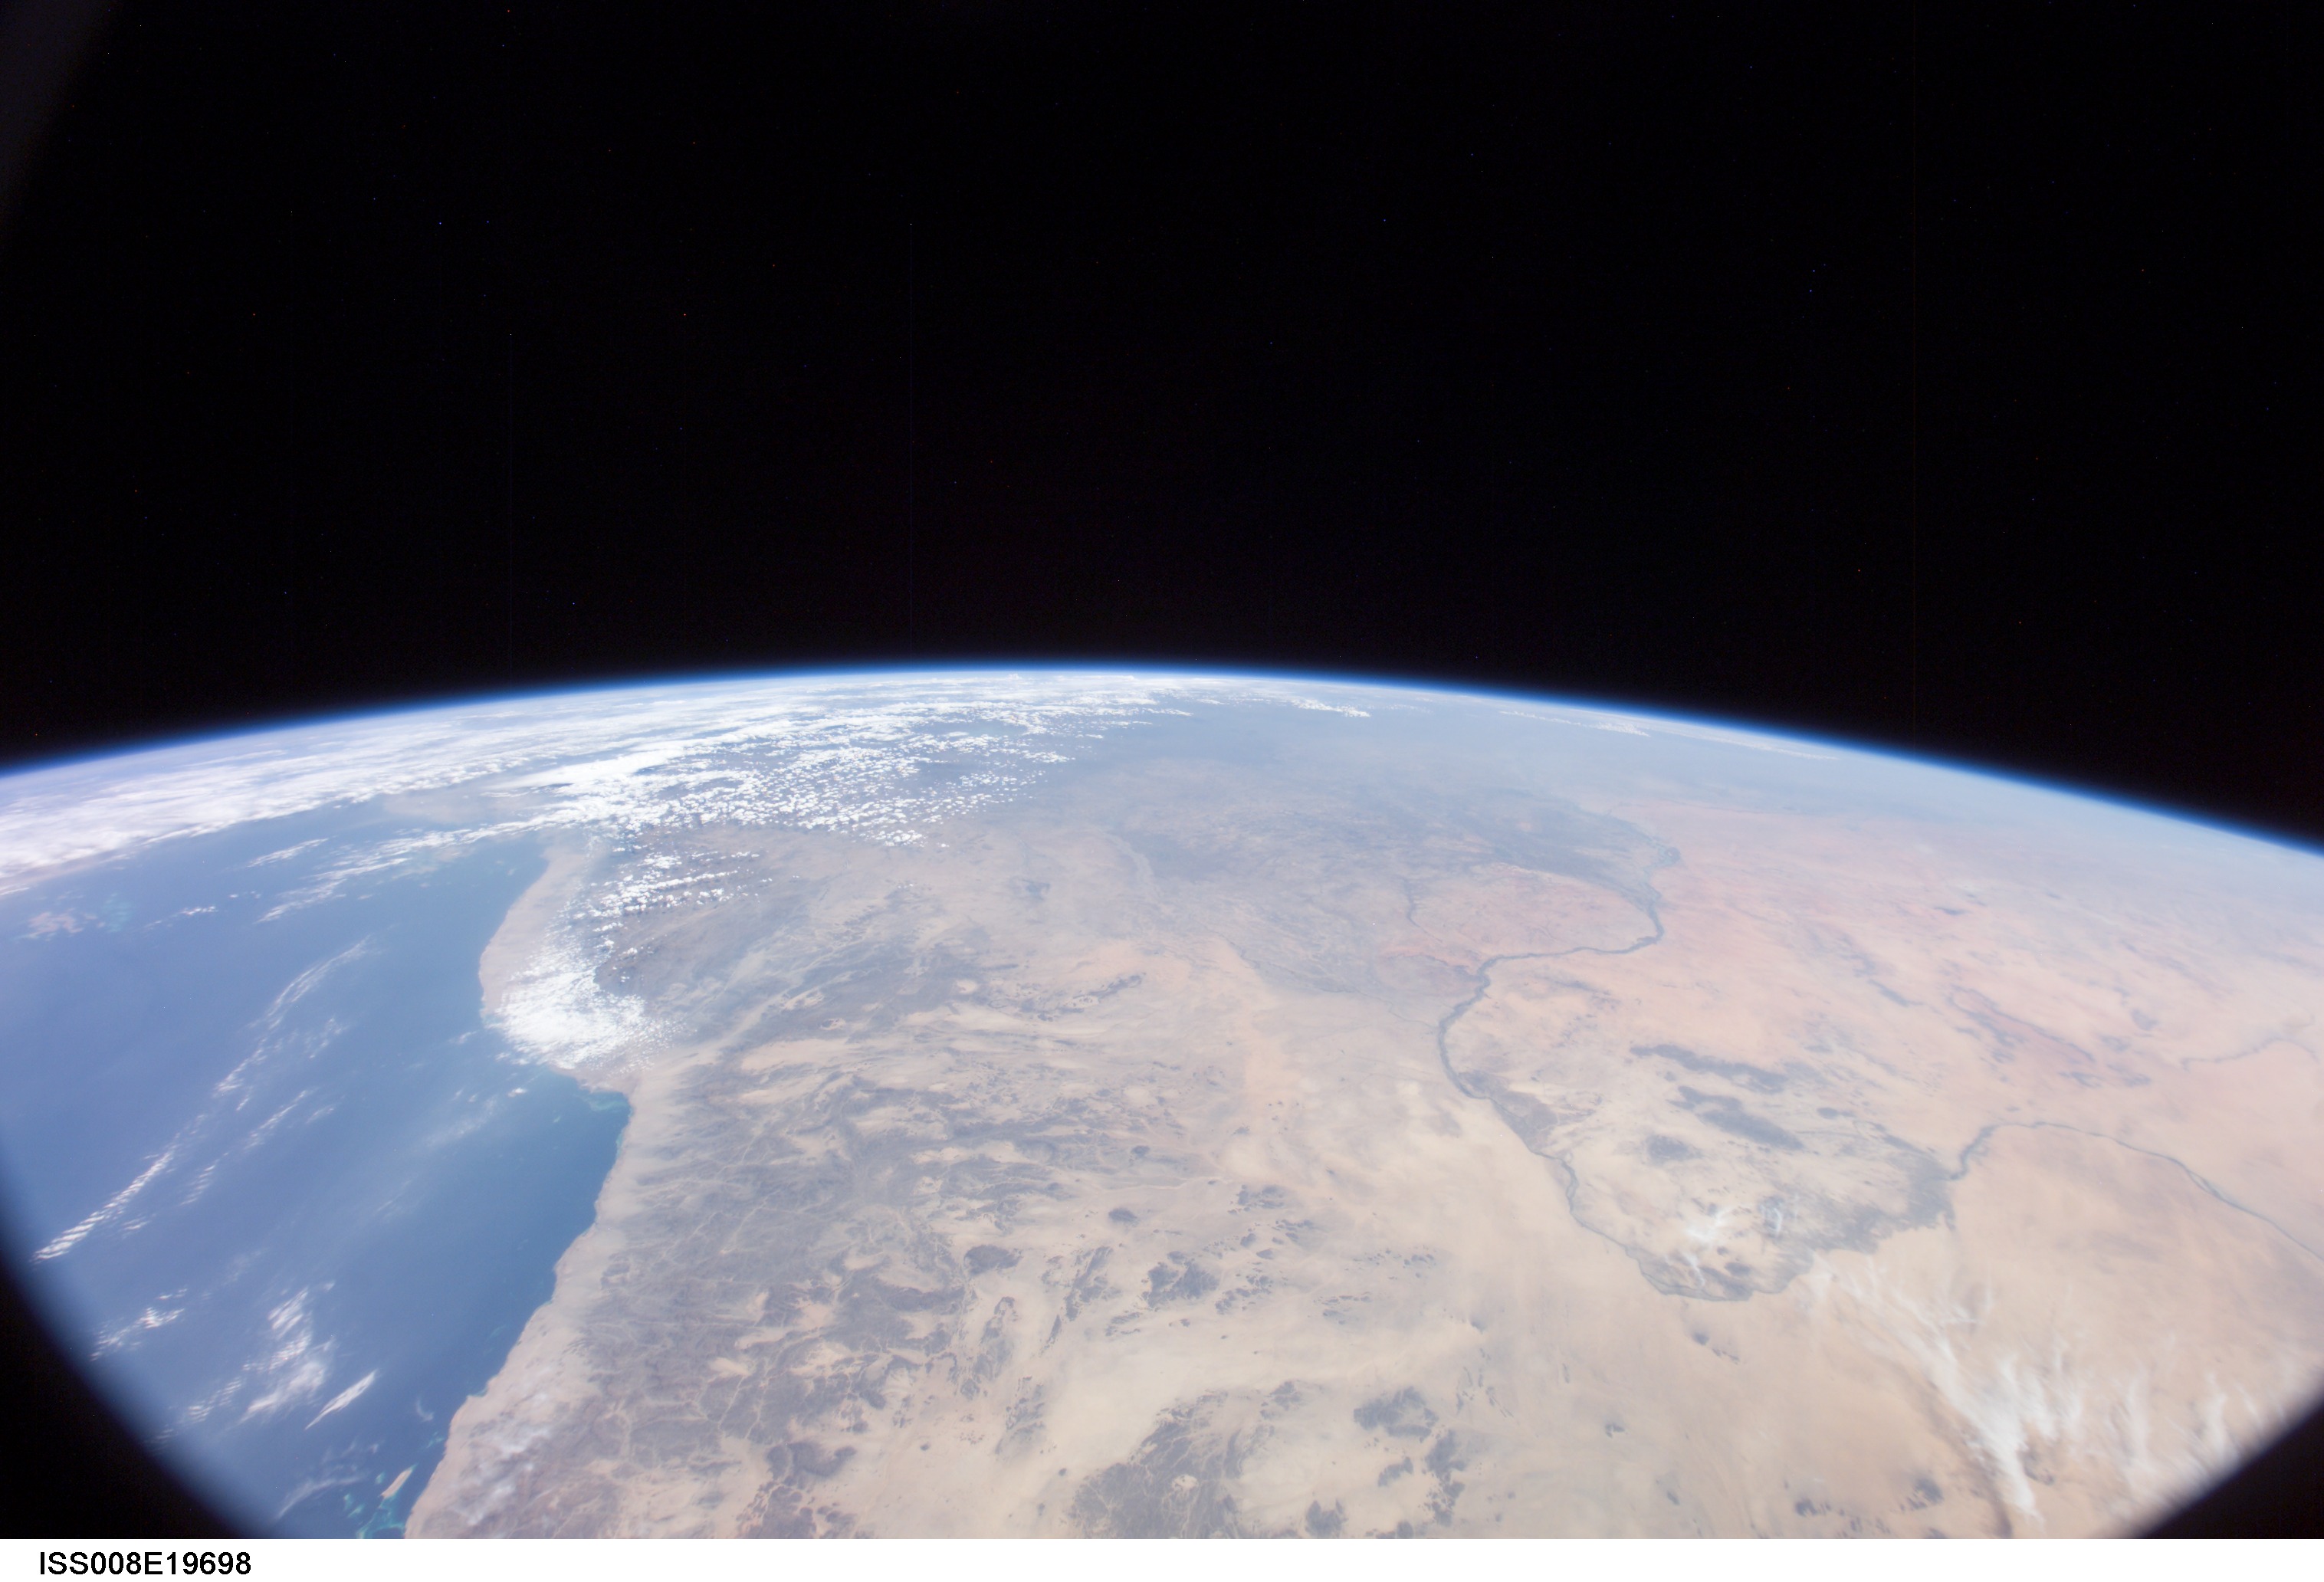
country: SUDAN
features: RED S., NILE R., ATMOSPHERIC LIMB
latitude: 17.5
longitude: 35.0
